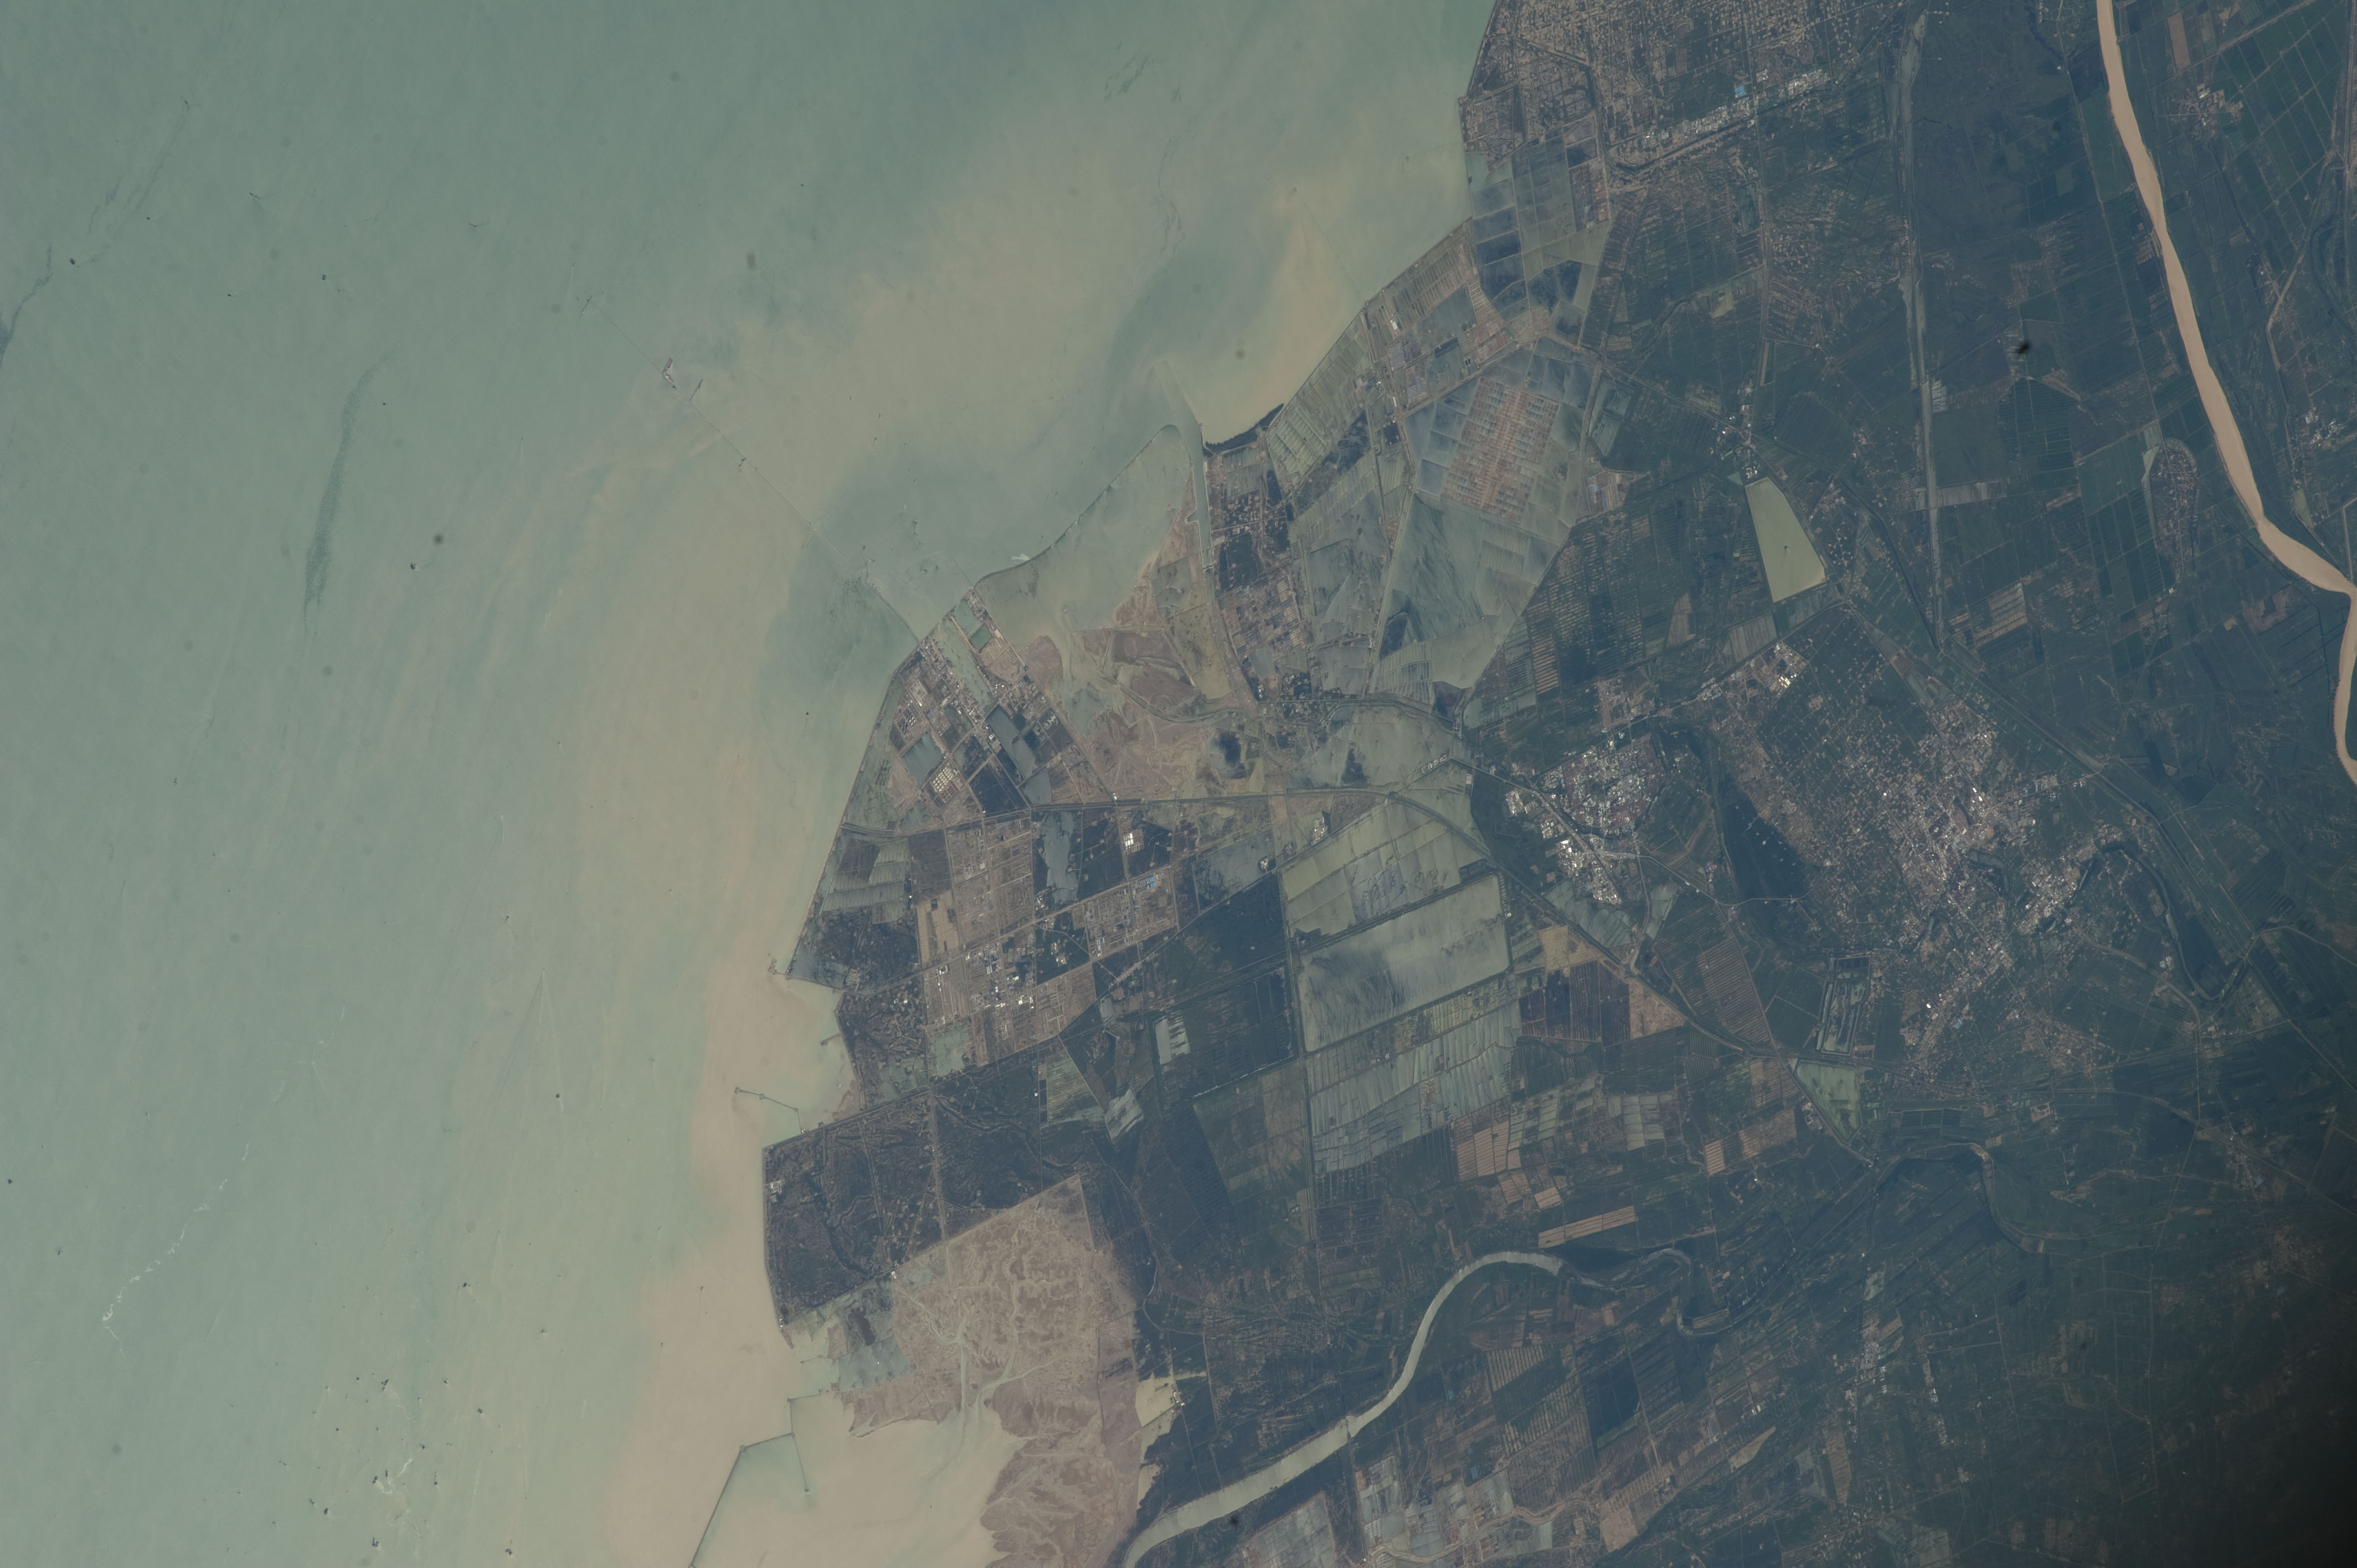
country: CHINA
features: SEDIMENT, BOHAI S., SALT PANS, YELLOW R. DELTA, YELLOW R.
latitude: 38.0
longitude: 118.7
